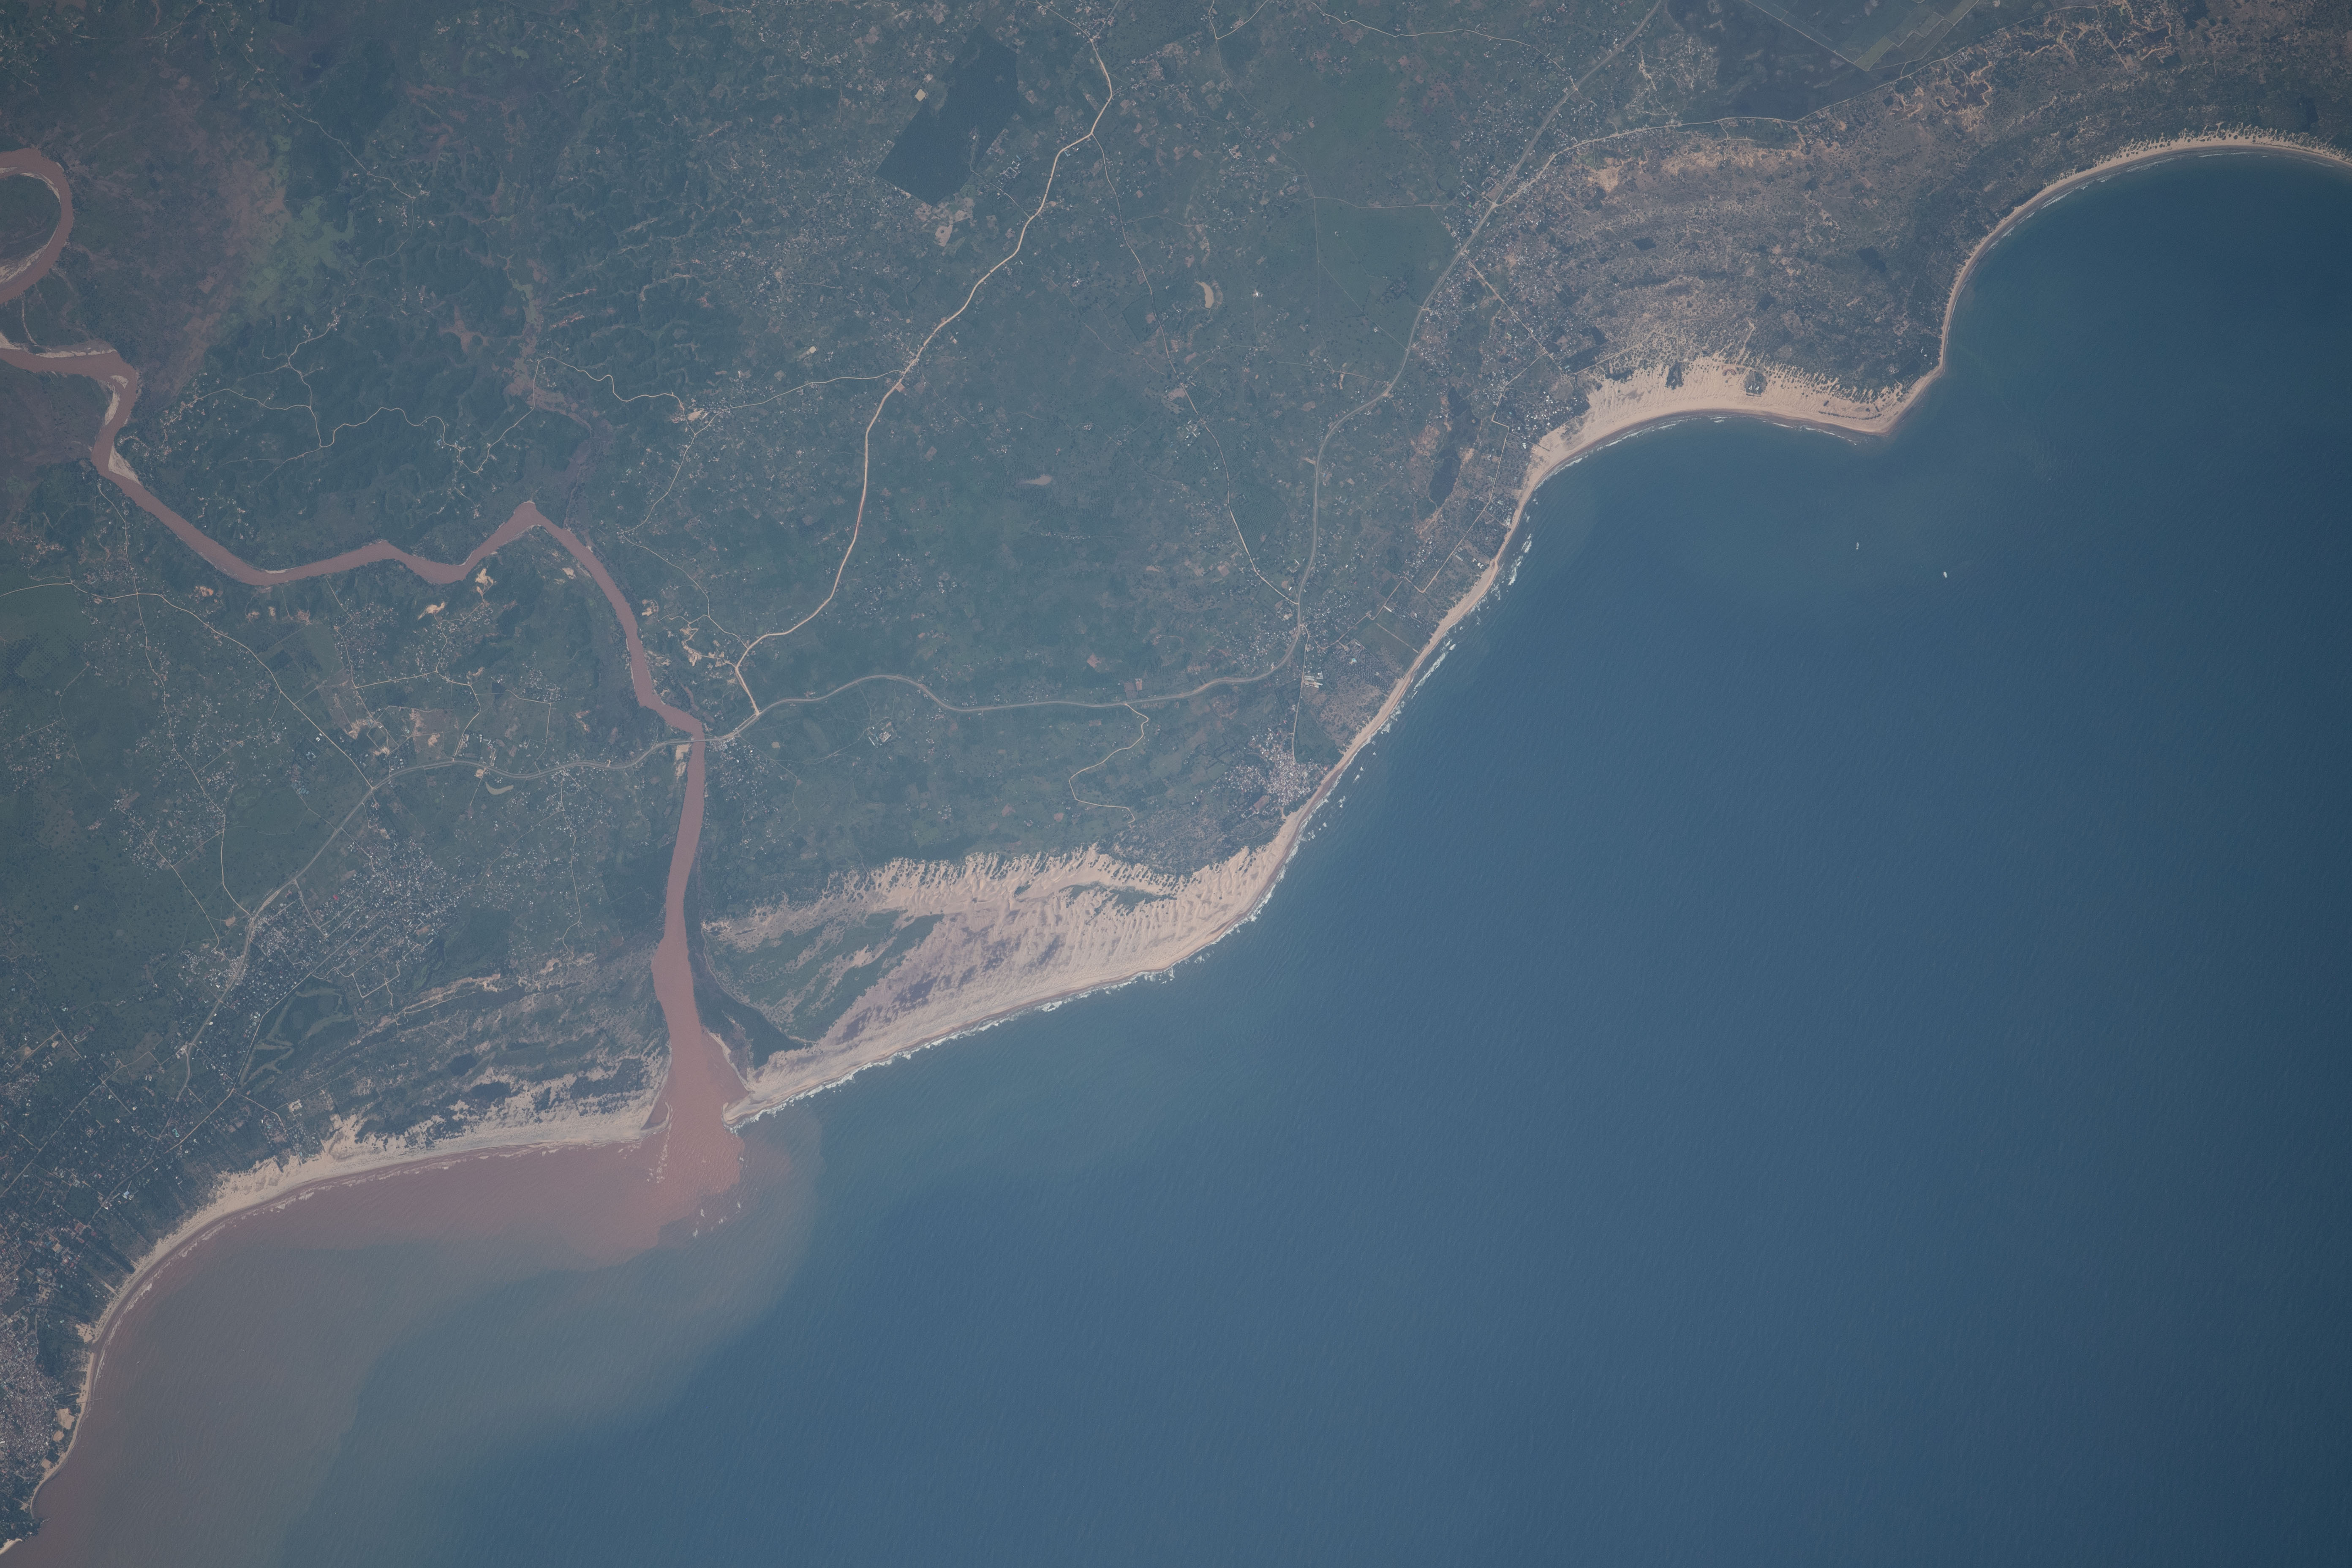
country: KENYA
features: COAST, SEDIMENT, GALANA RIVER
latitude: -3.1
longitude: 40.1
